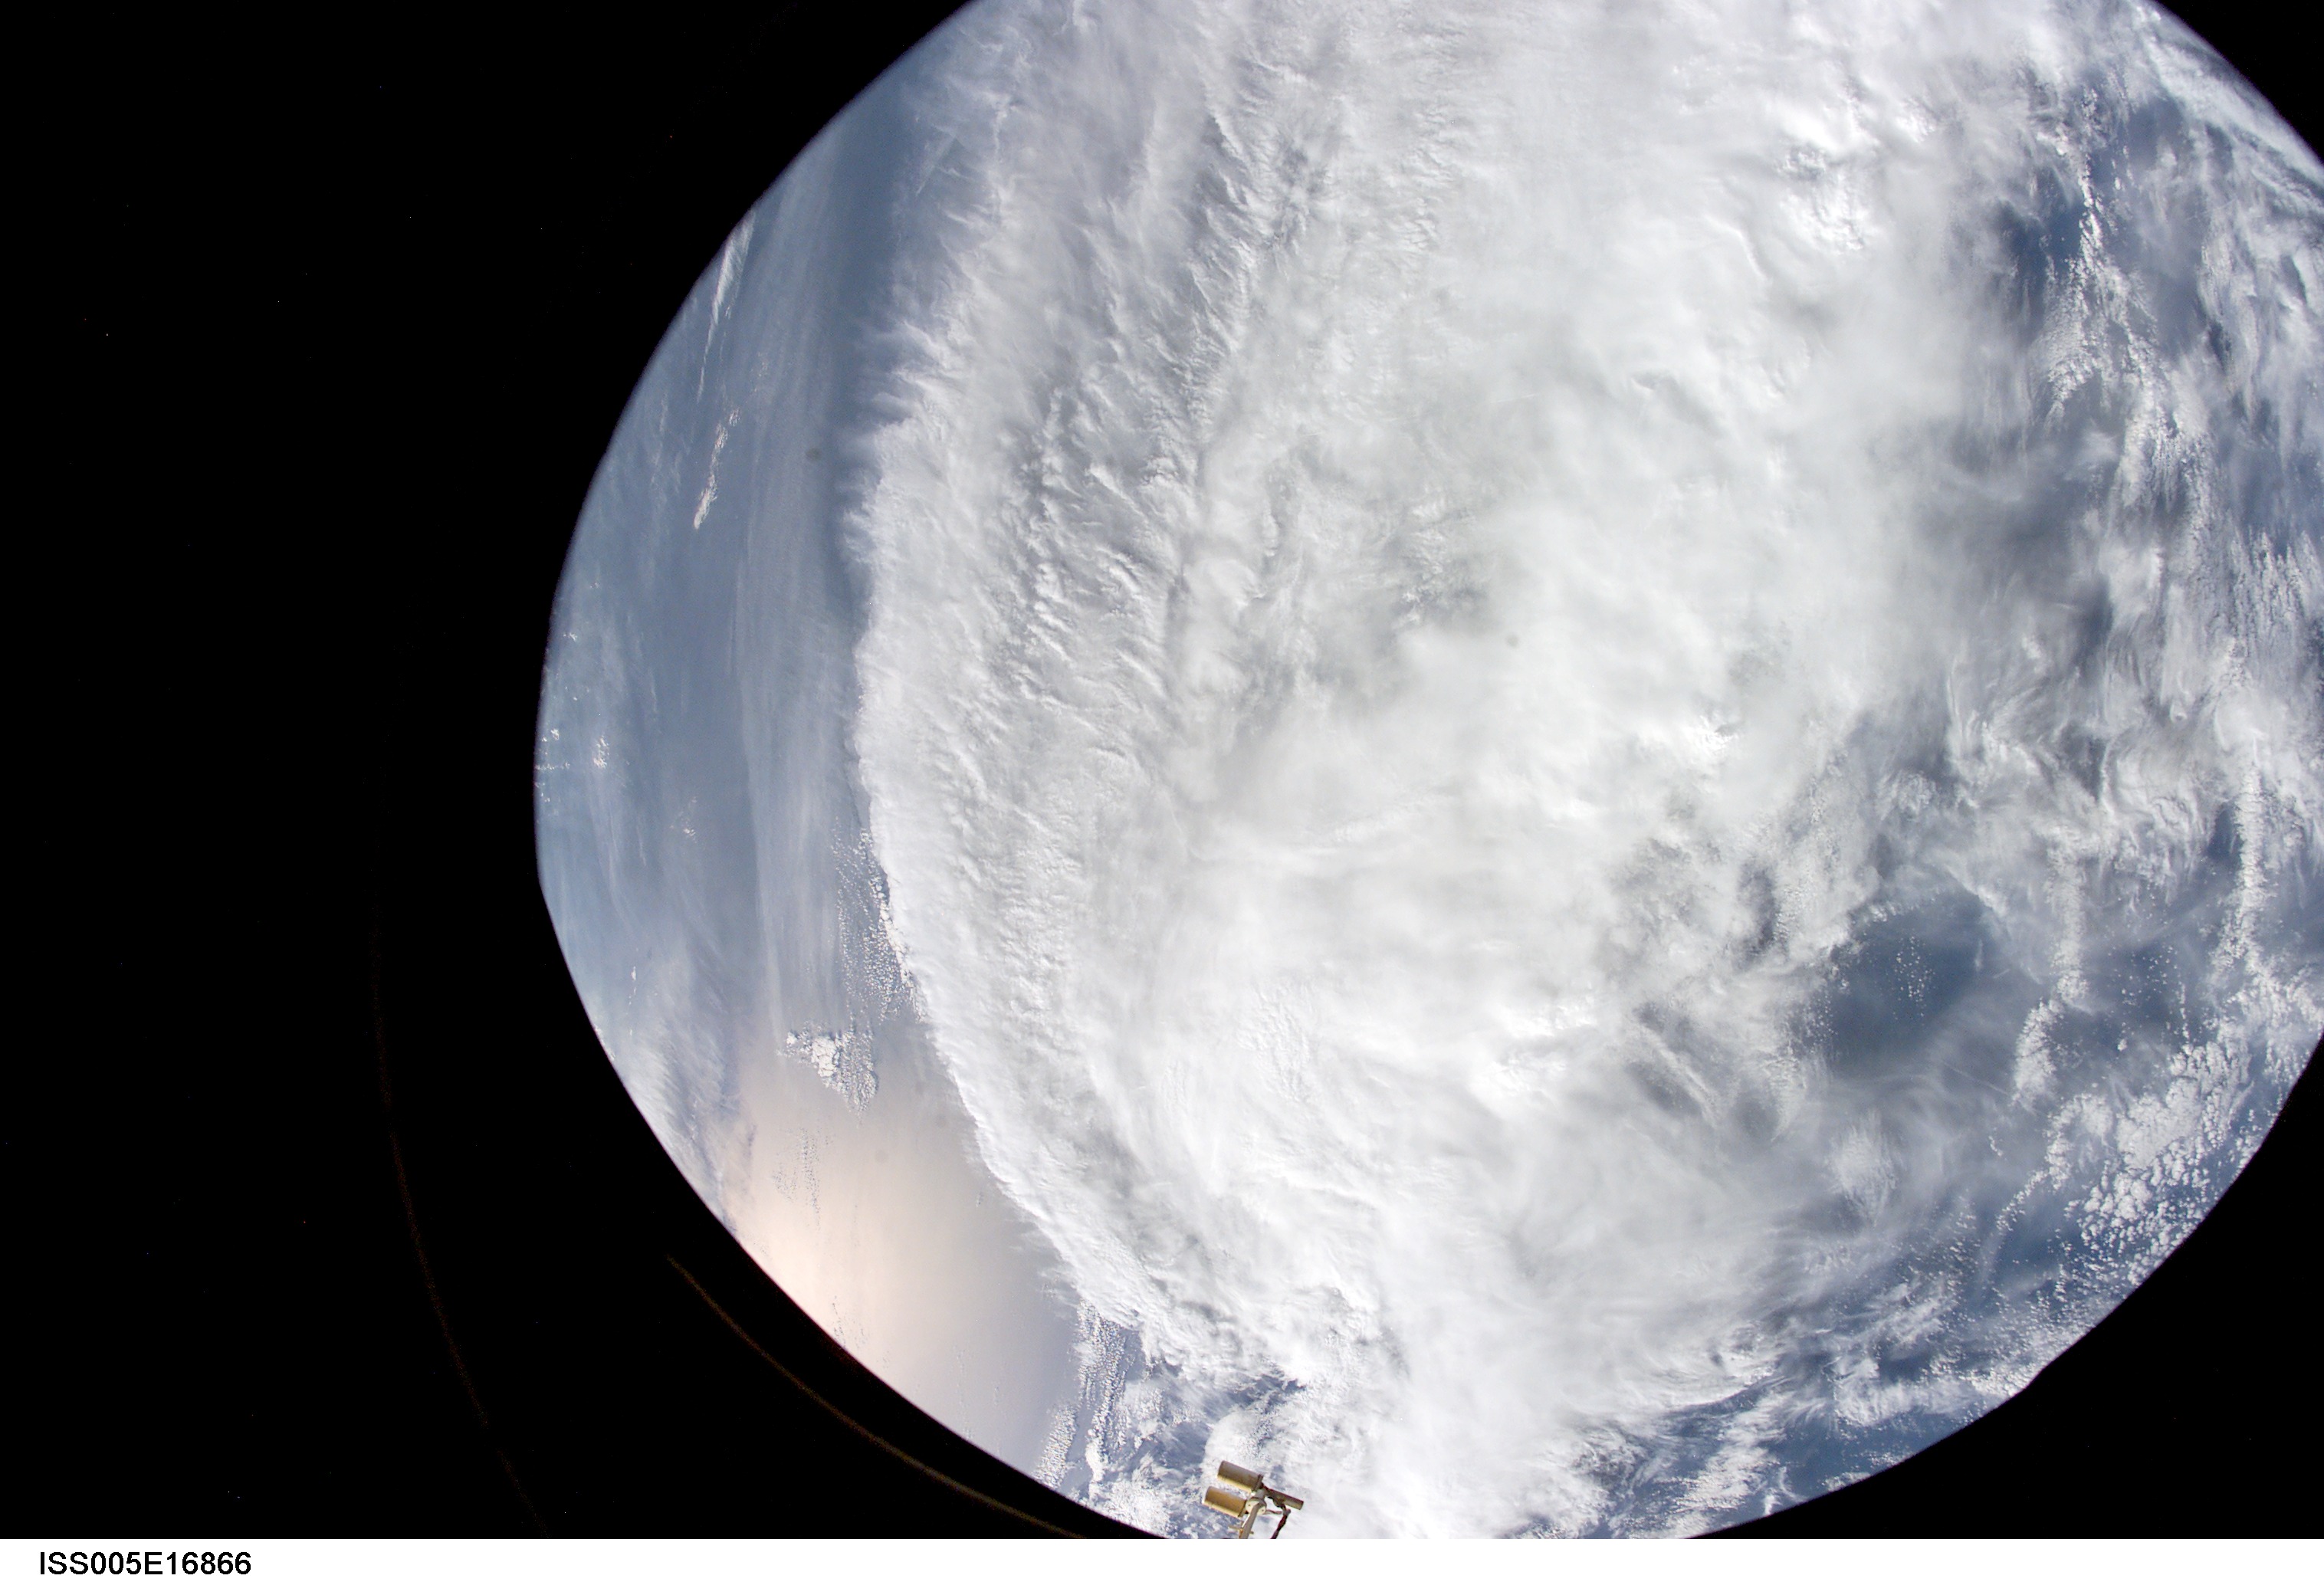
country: ATLANTIC OCEAN
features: CLOUDS LAYERS
